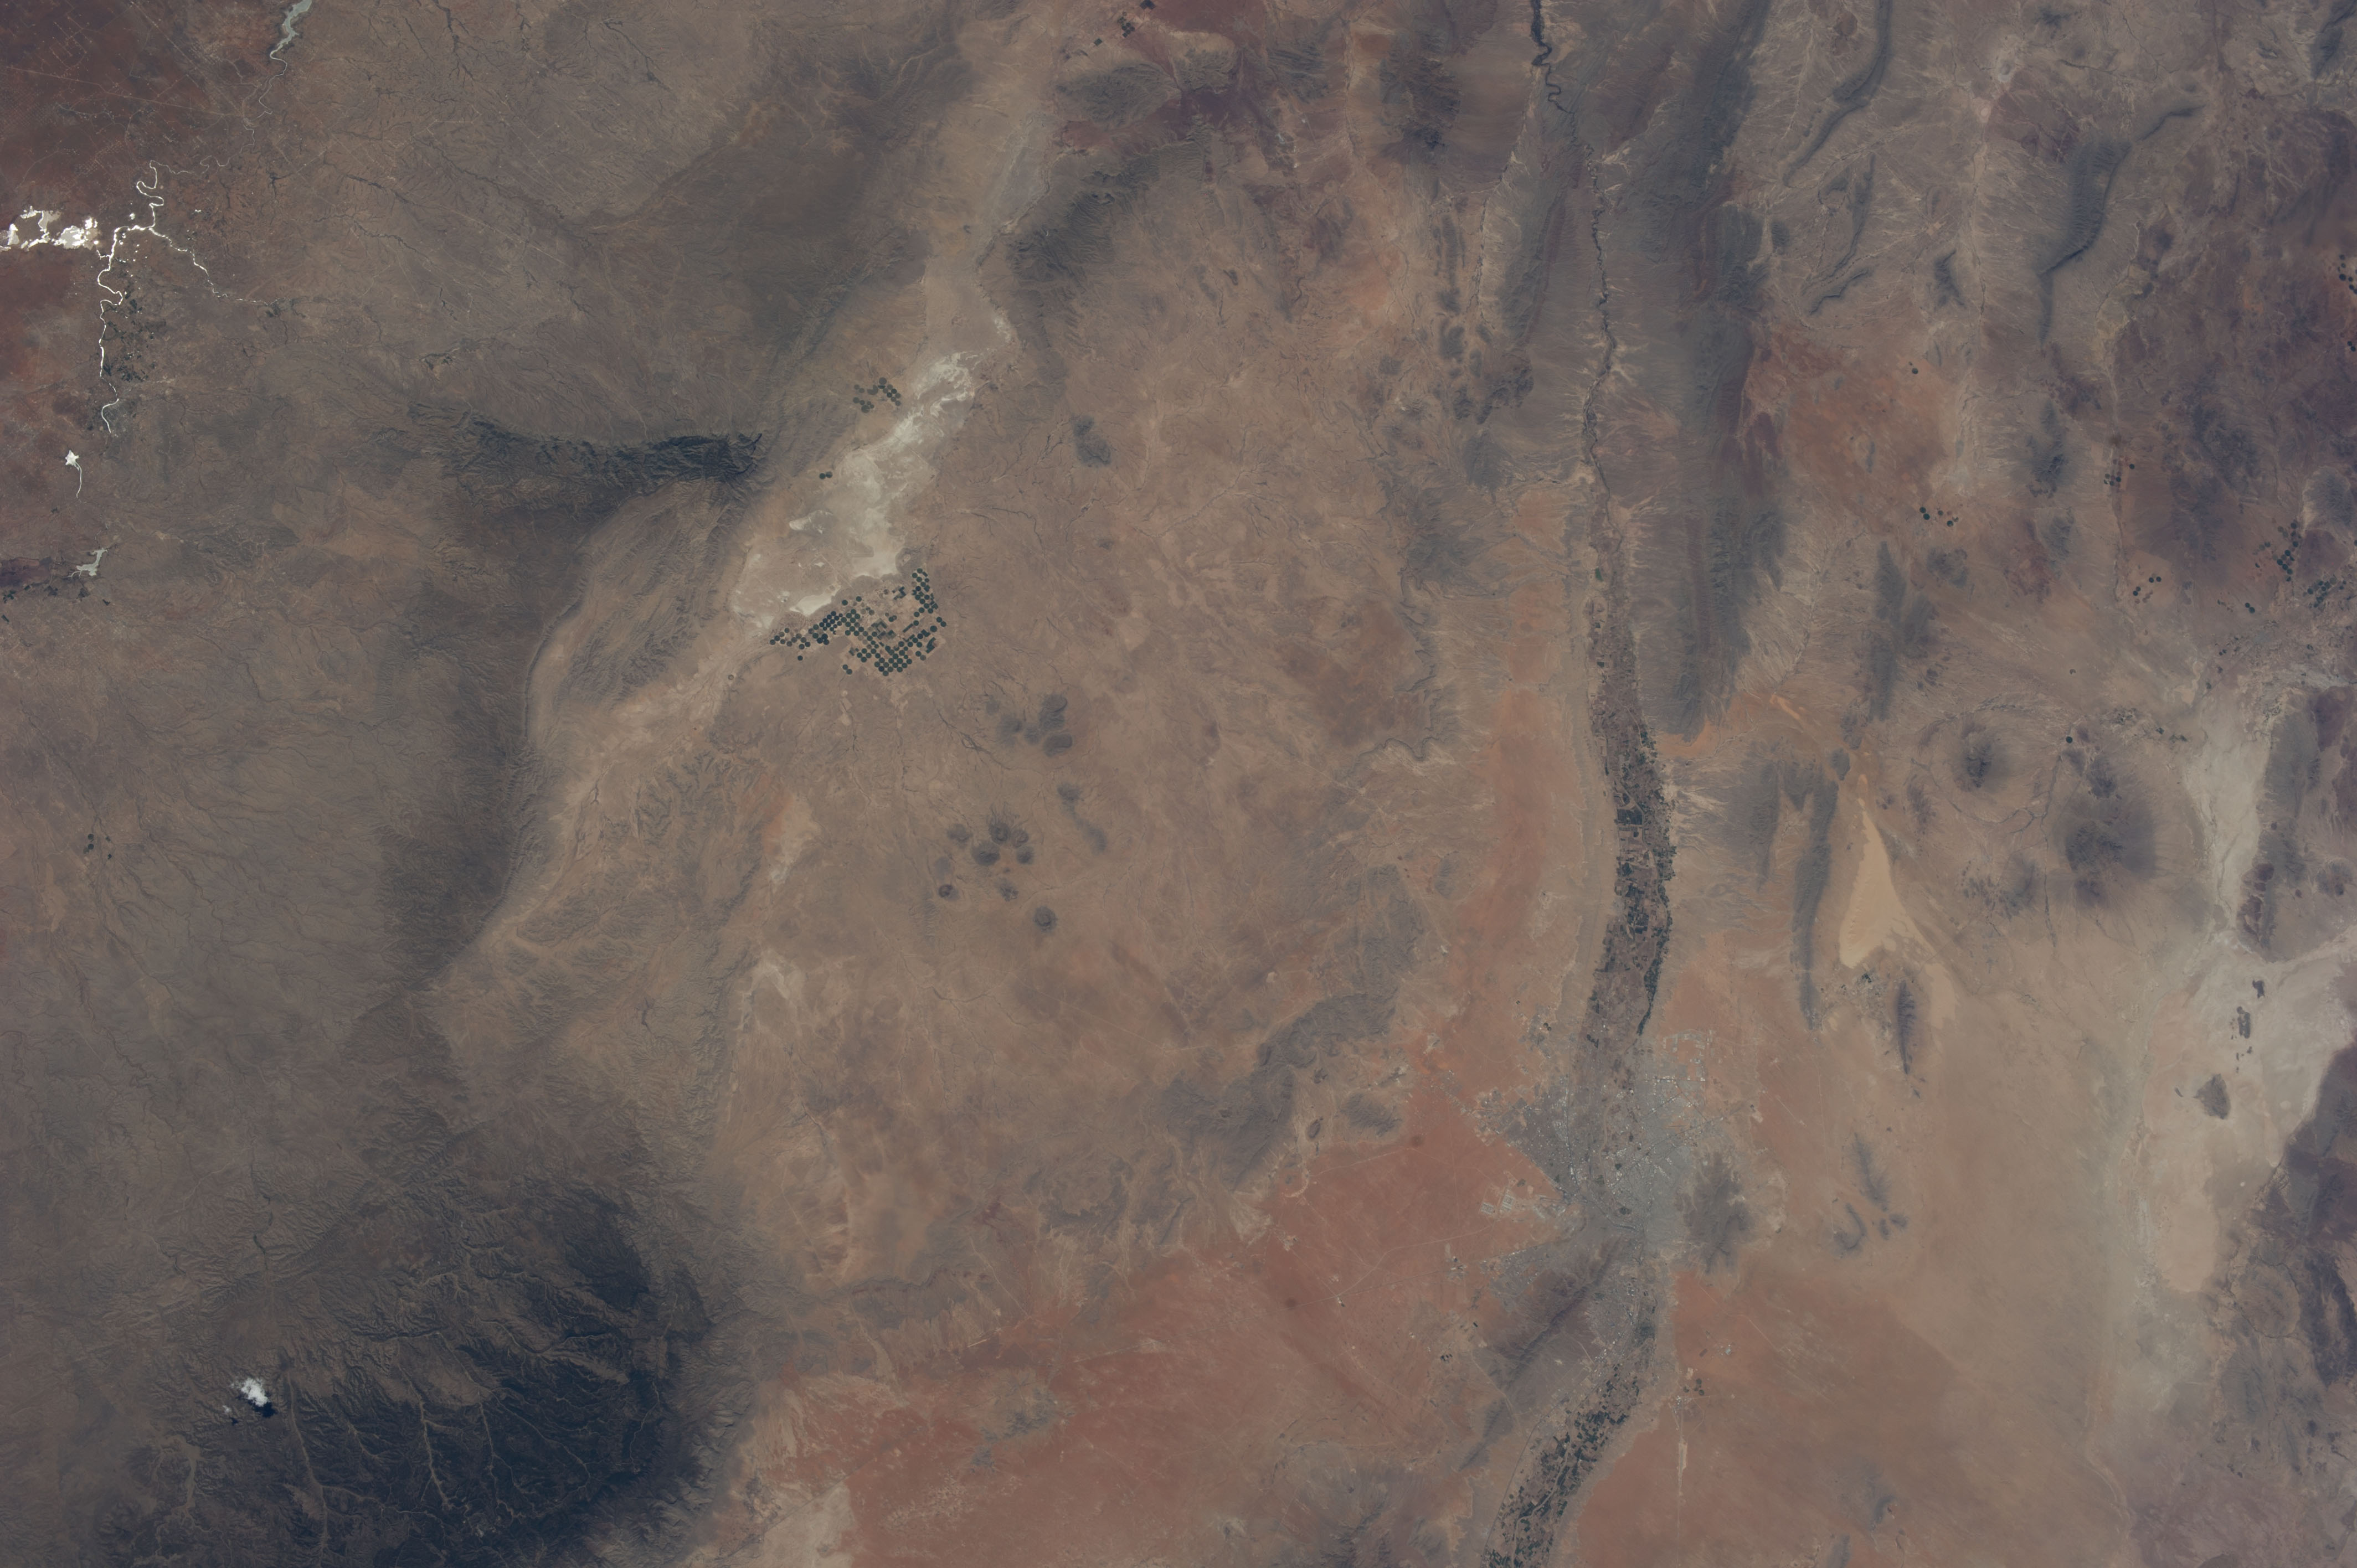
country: USA-TEXAS
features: GUADALUPE MOUNTAINS NATIONAL PARK,CIUDAD JUAREZ,RIO GRANDE,EL PASO,CIRCULAR AGRICULTURE OF IRRIGATION
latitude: 32.0
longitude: -105.5
